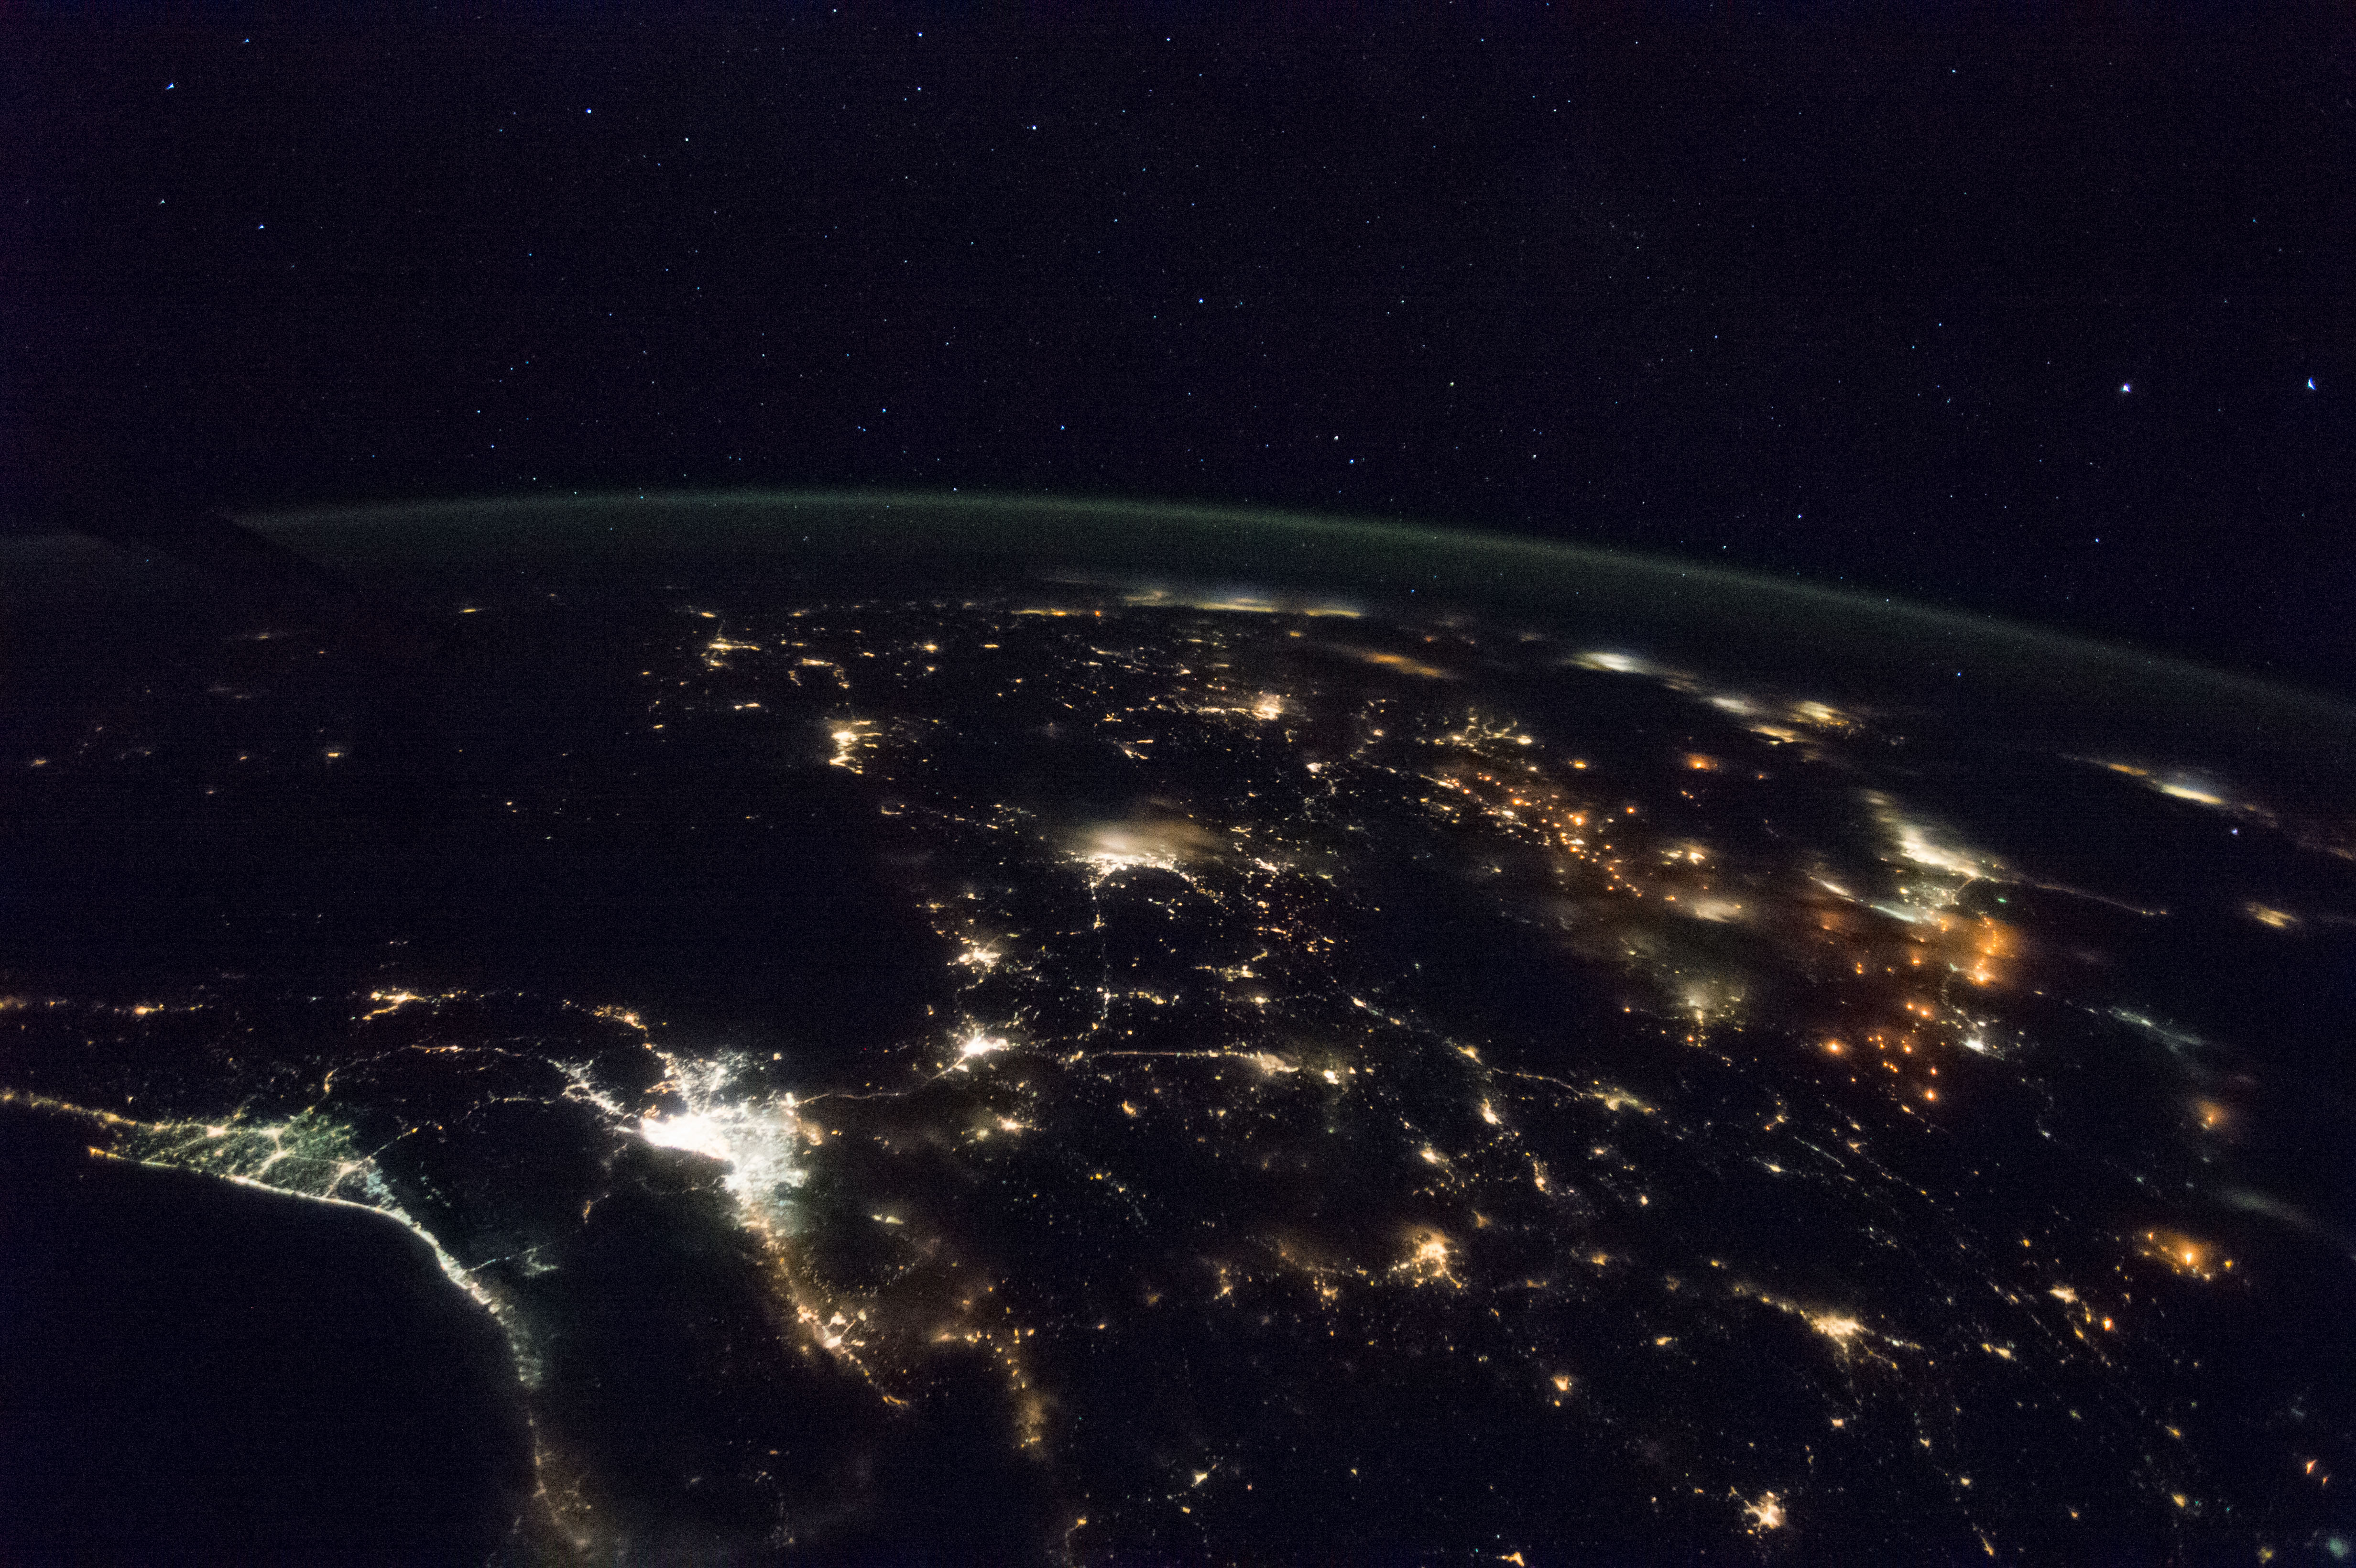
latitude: 34.3
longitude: 51.0
